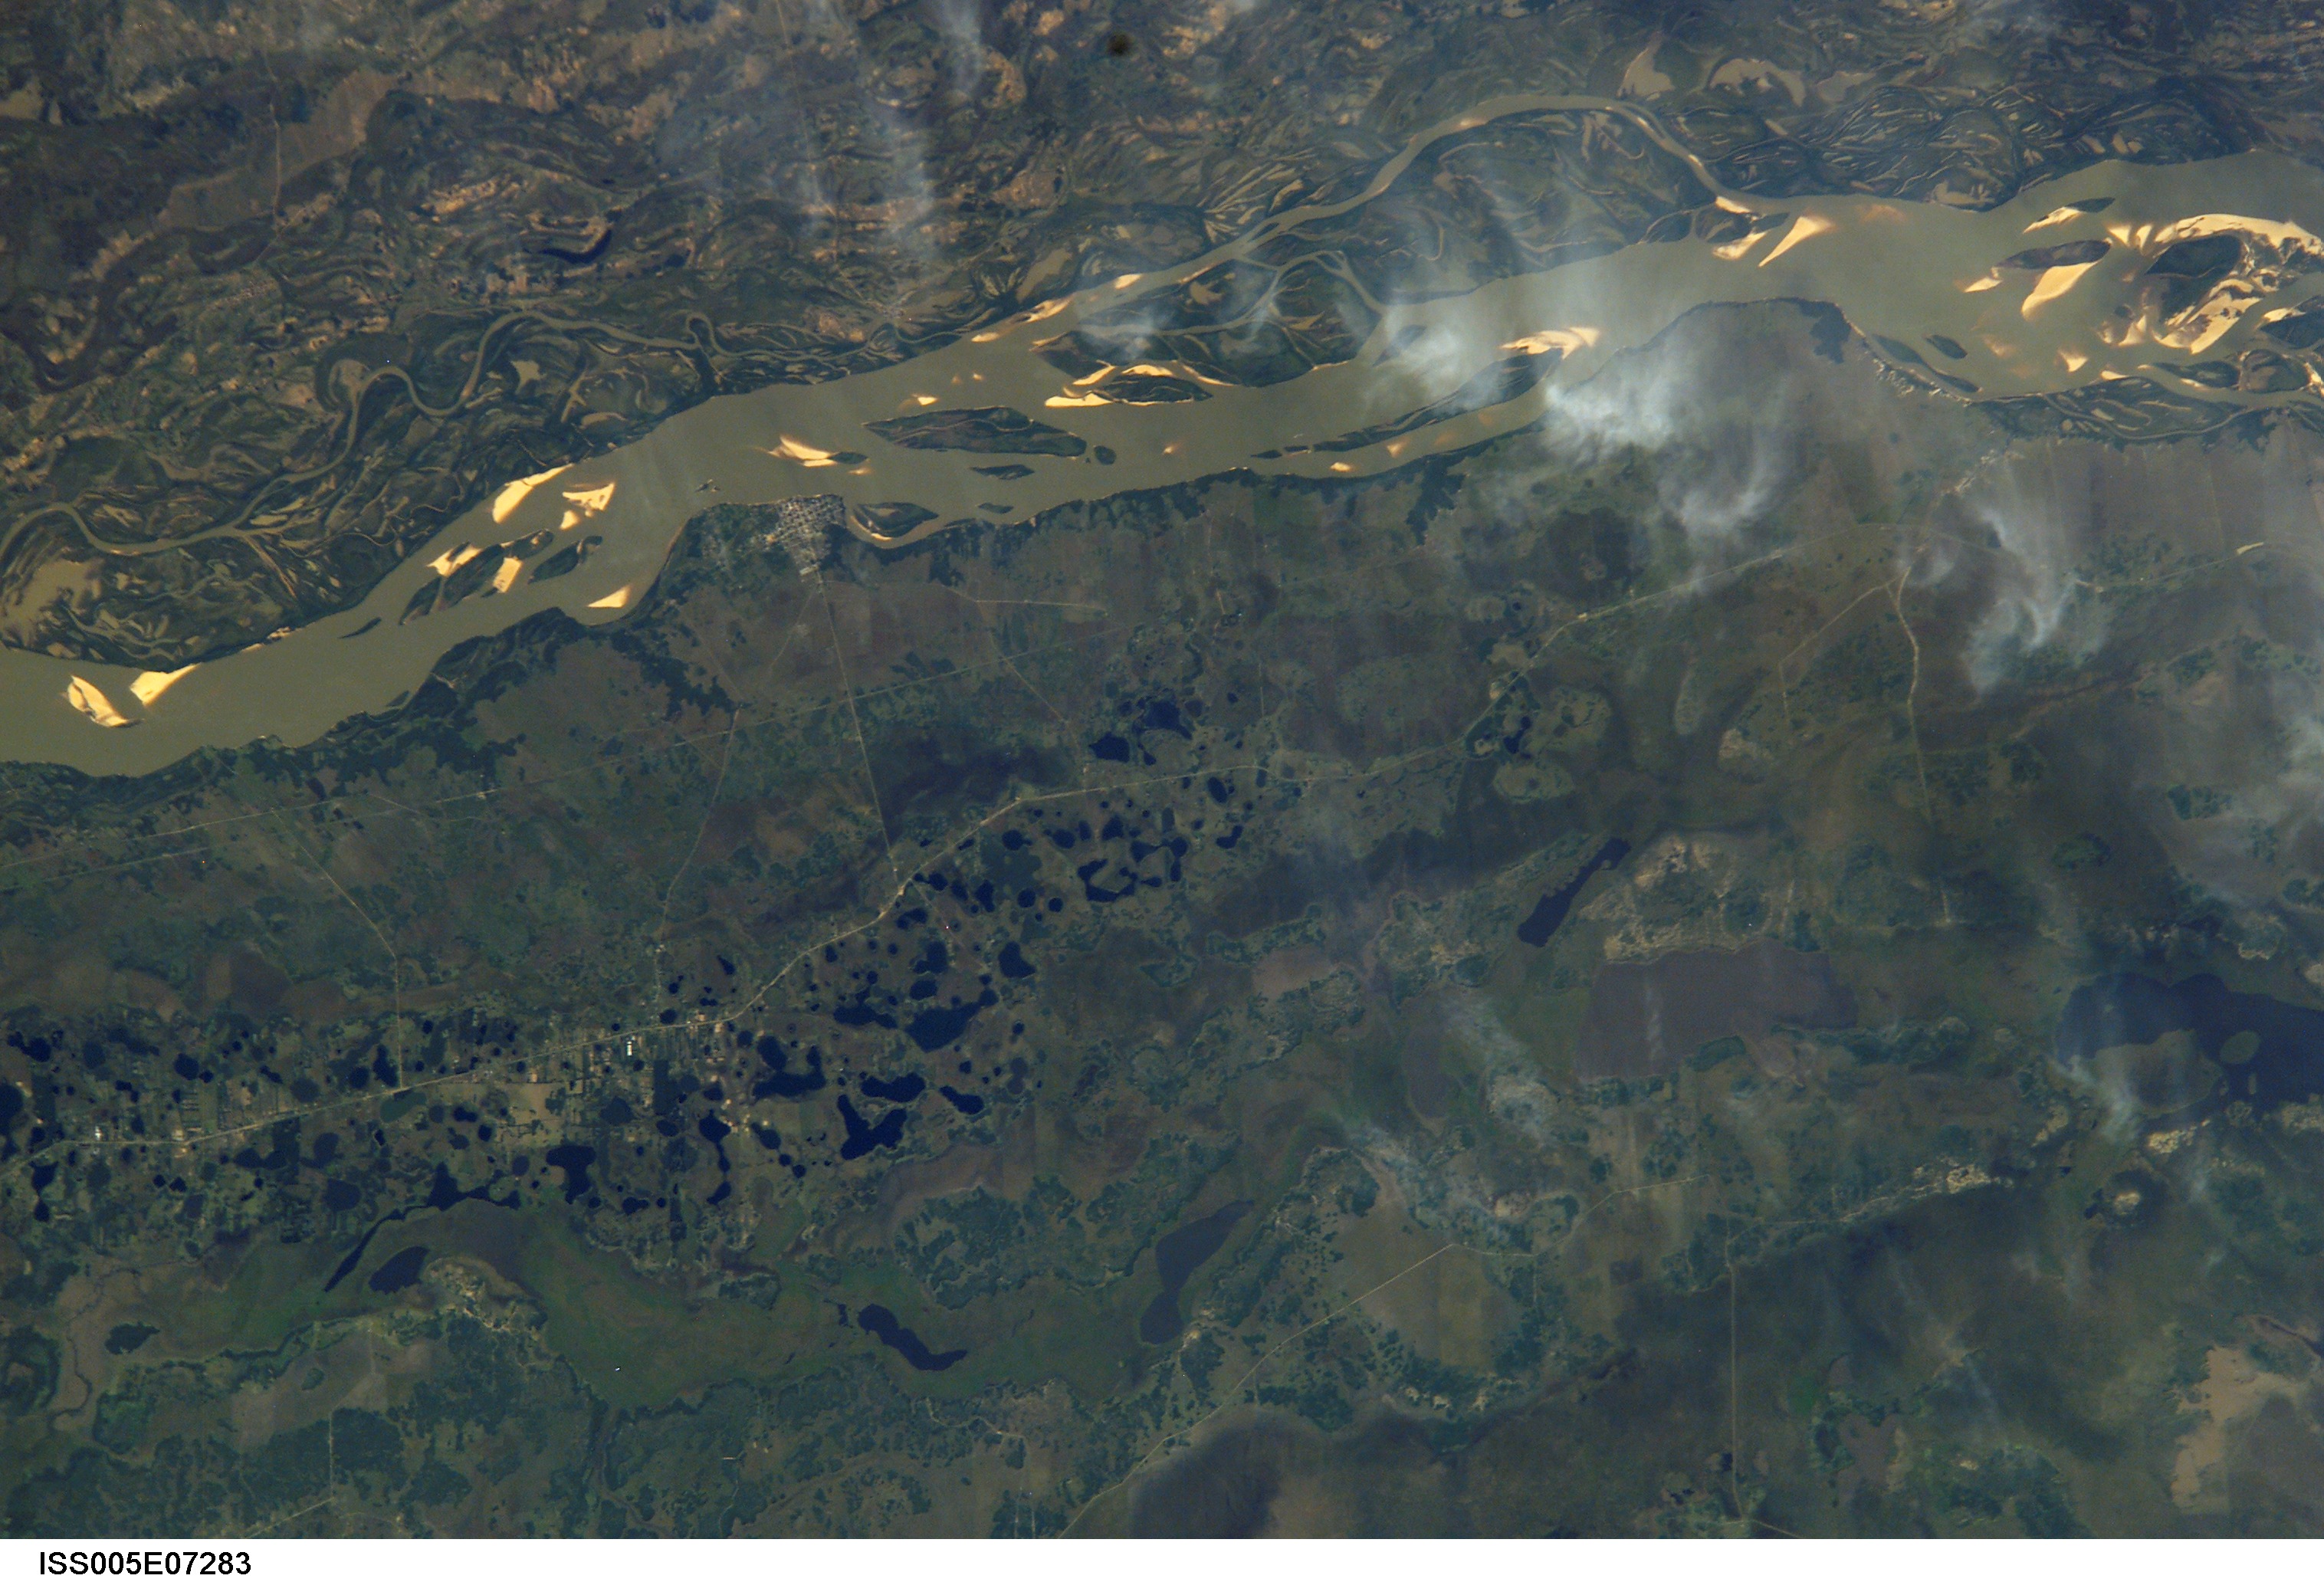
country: PARAGUAY
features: RIO PARANA
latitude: -27.0
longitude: -58.0
